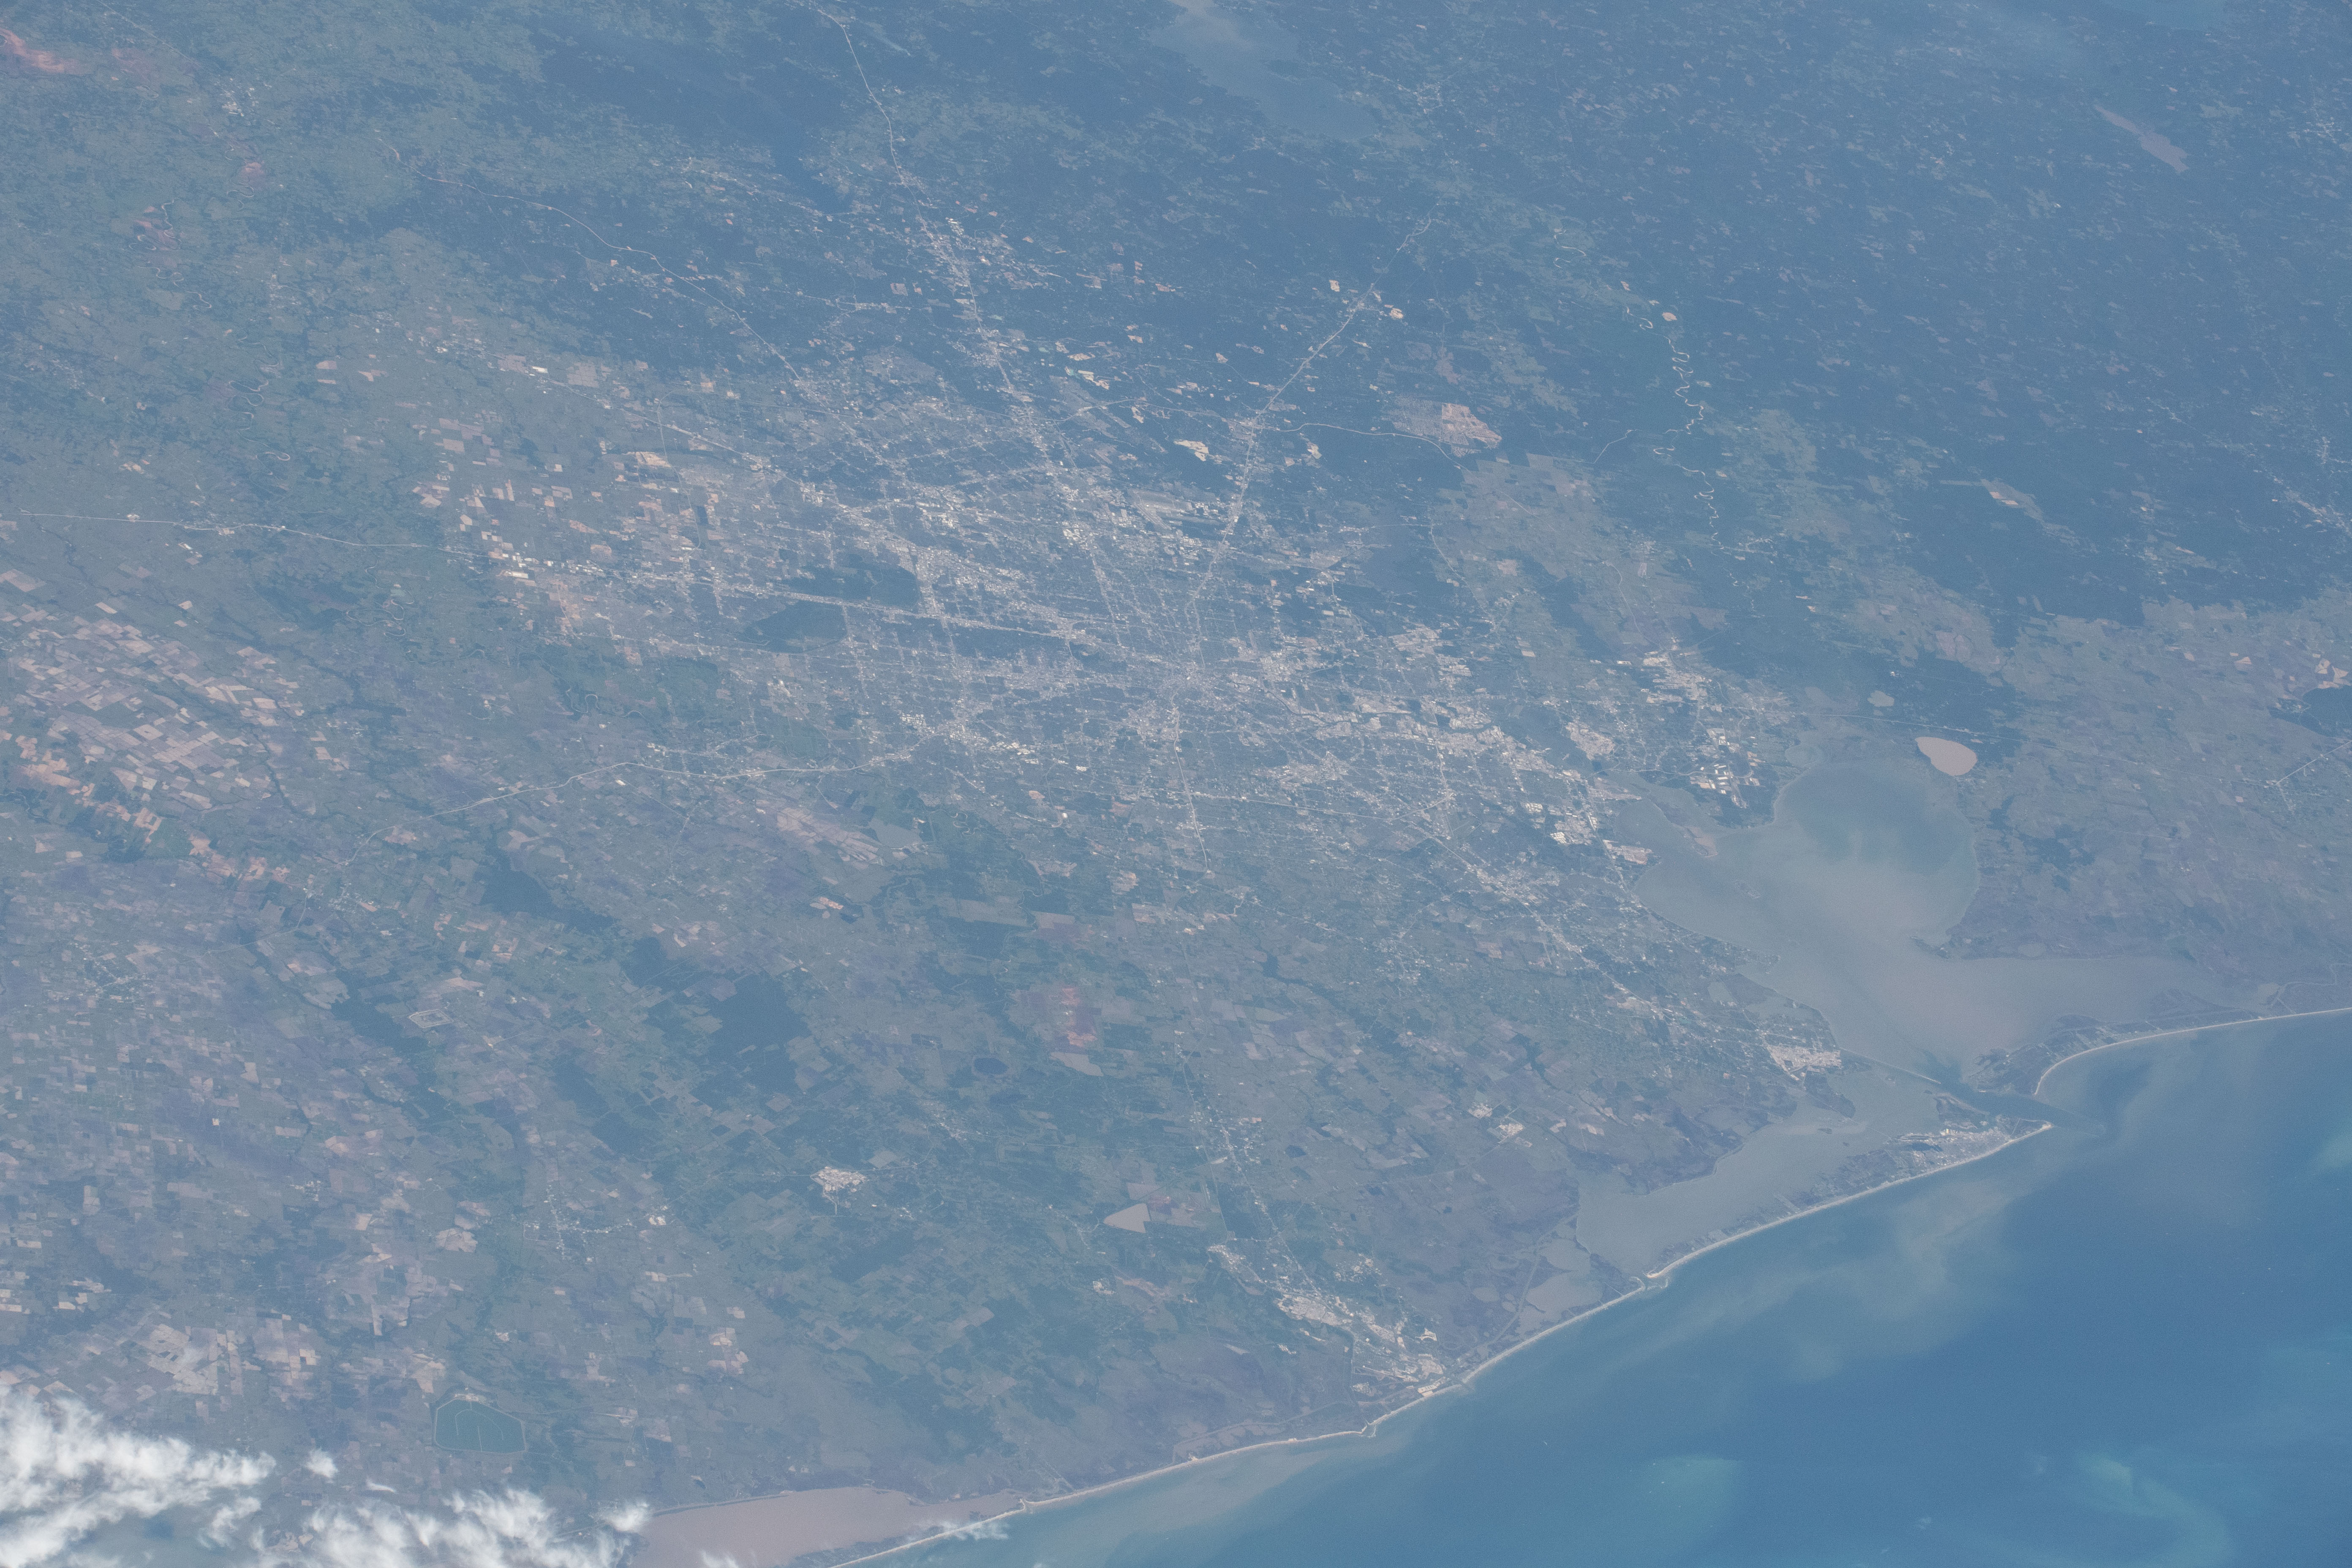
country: USA-TEXAS
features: HOUSTON, GALVESTON ISLAND, SEDIMENT, GALVESTON BAY, TRINITY RIVER
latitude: 29.5
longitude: -95.3
